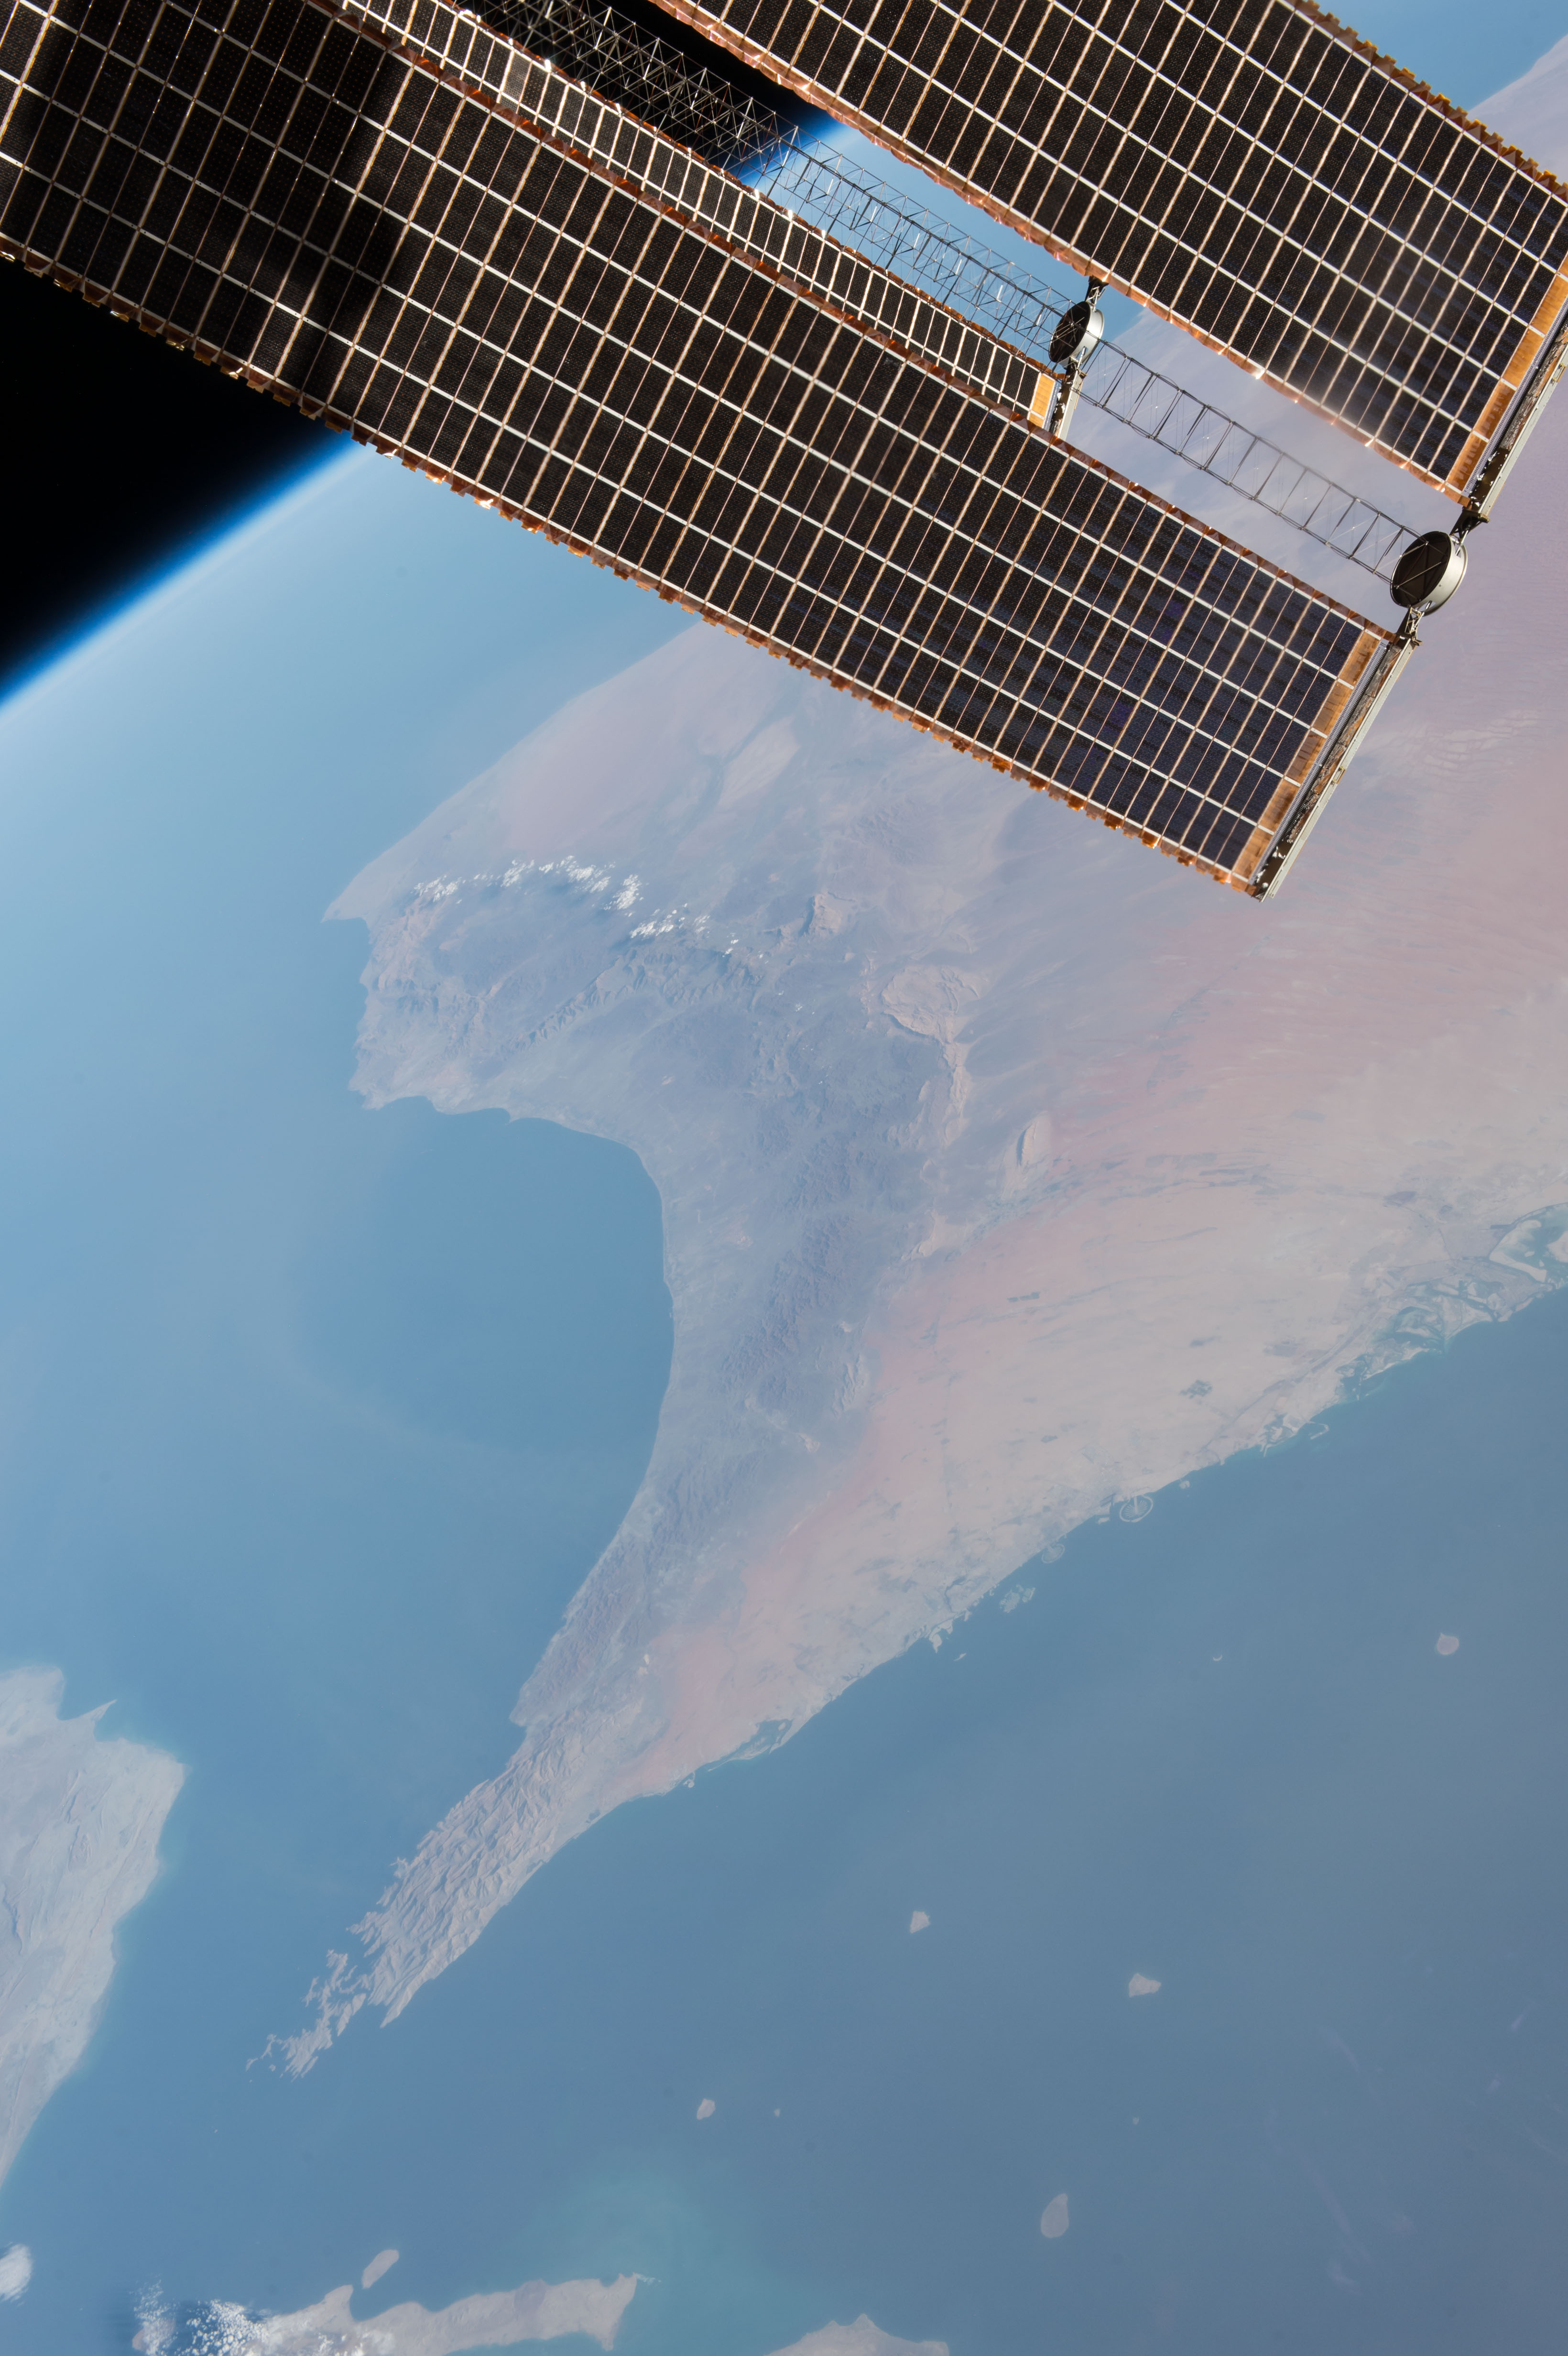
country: OMAN
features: AL SOHAR, SAHAM, AL LIWA, AL KHABURAH
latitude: 24.2
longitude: 56.5
